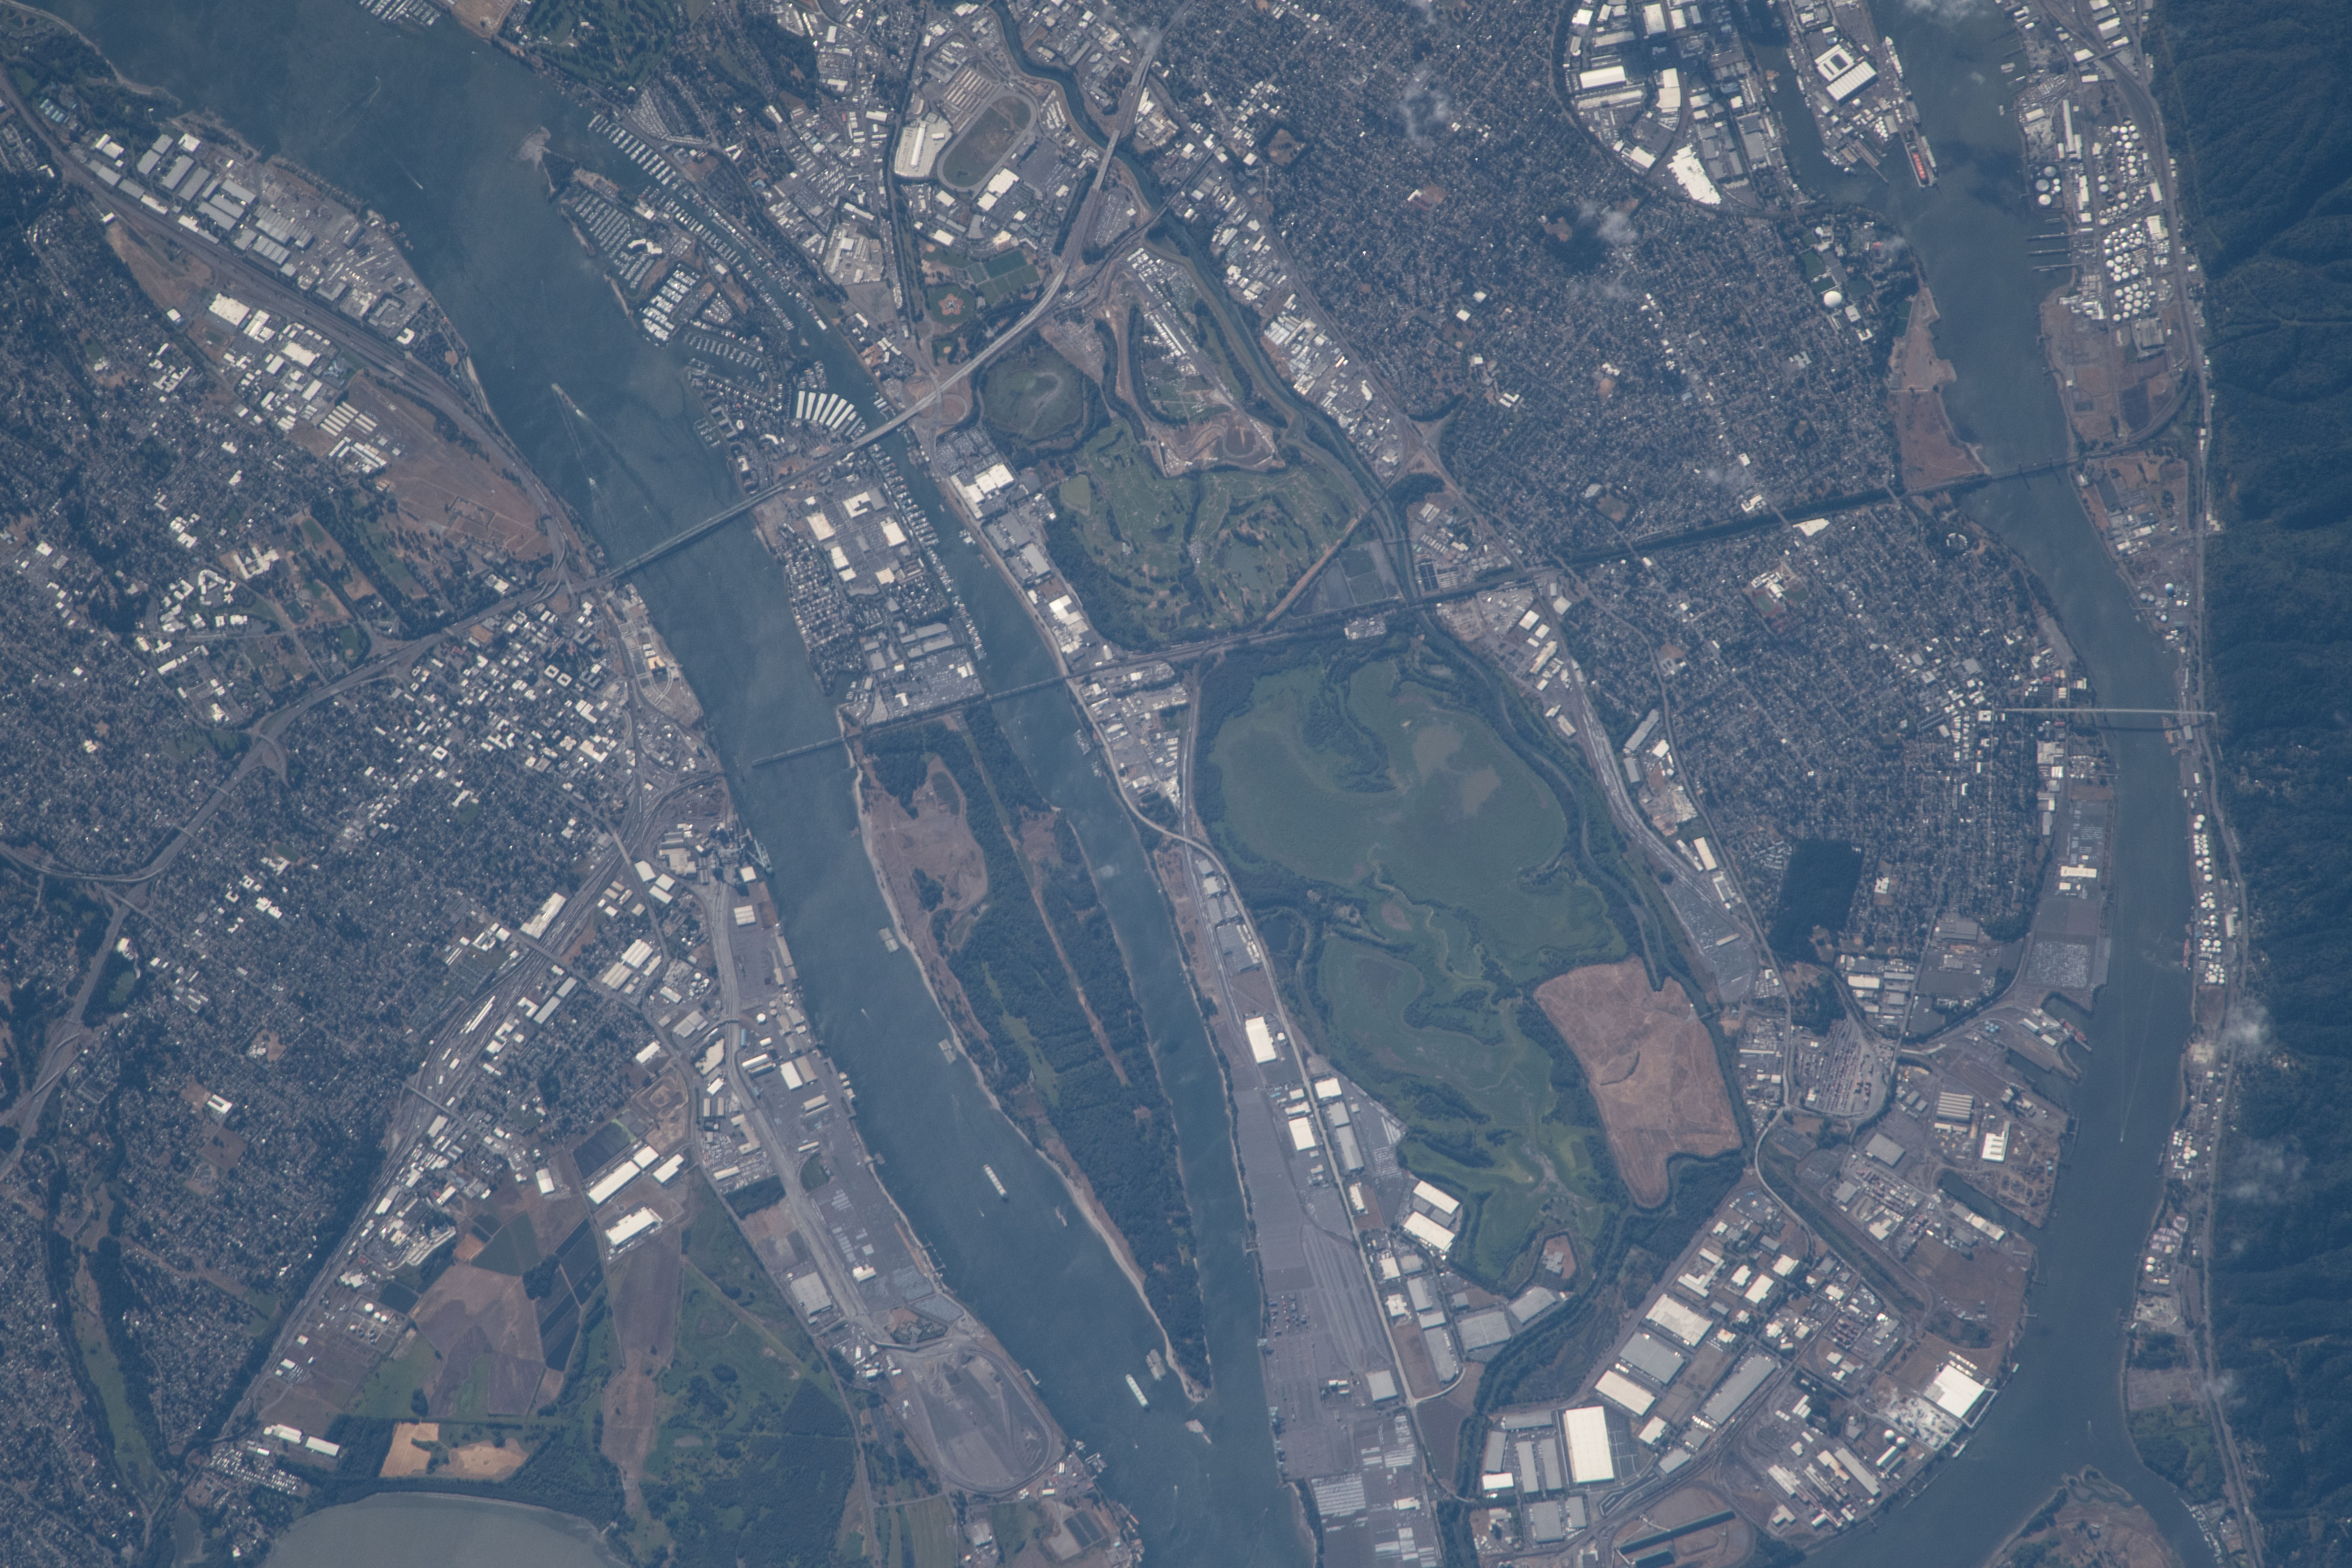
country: USA-OREGON
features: PORTLAND INTERNATIONAL AIRPORT, HAYDEN ISLAND, HISTORIC VANPORT
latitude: 45.6
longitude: -122.7
